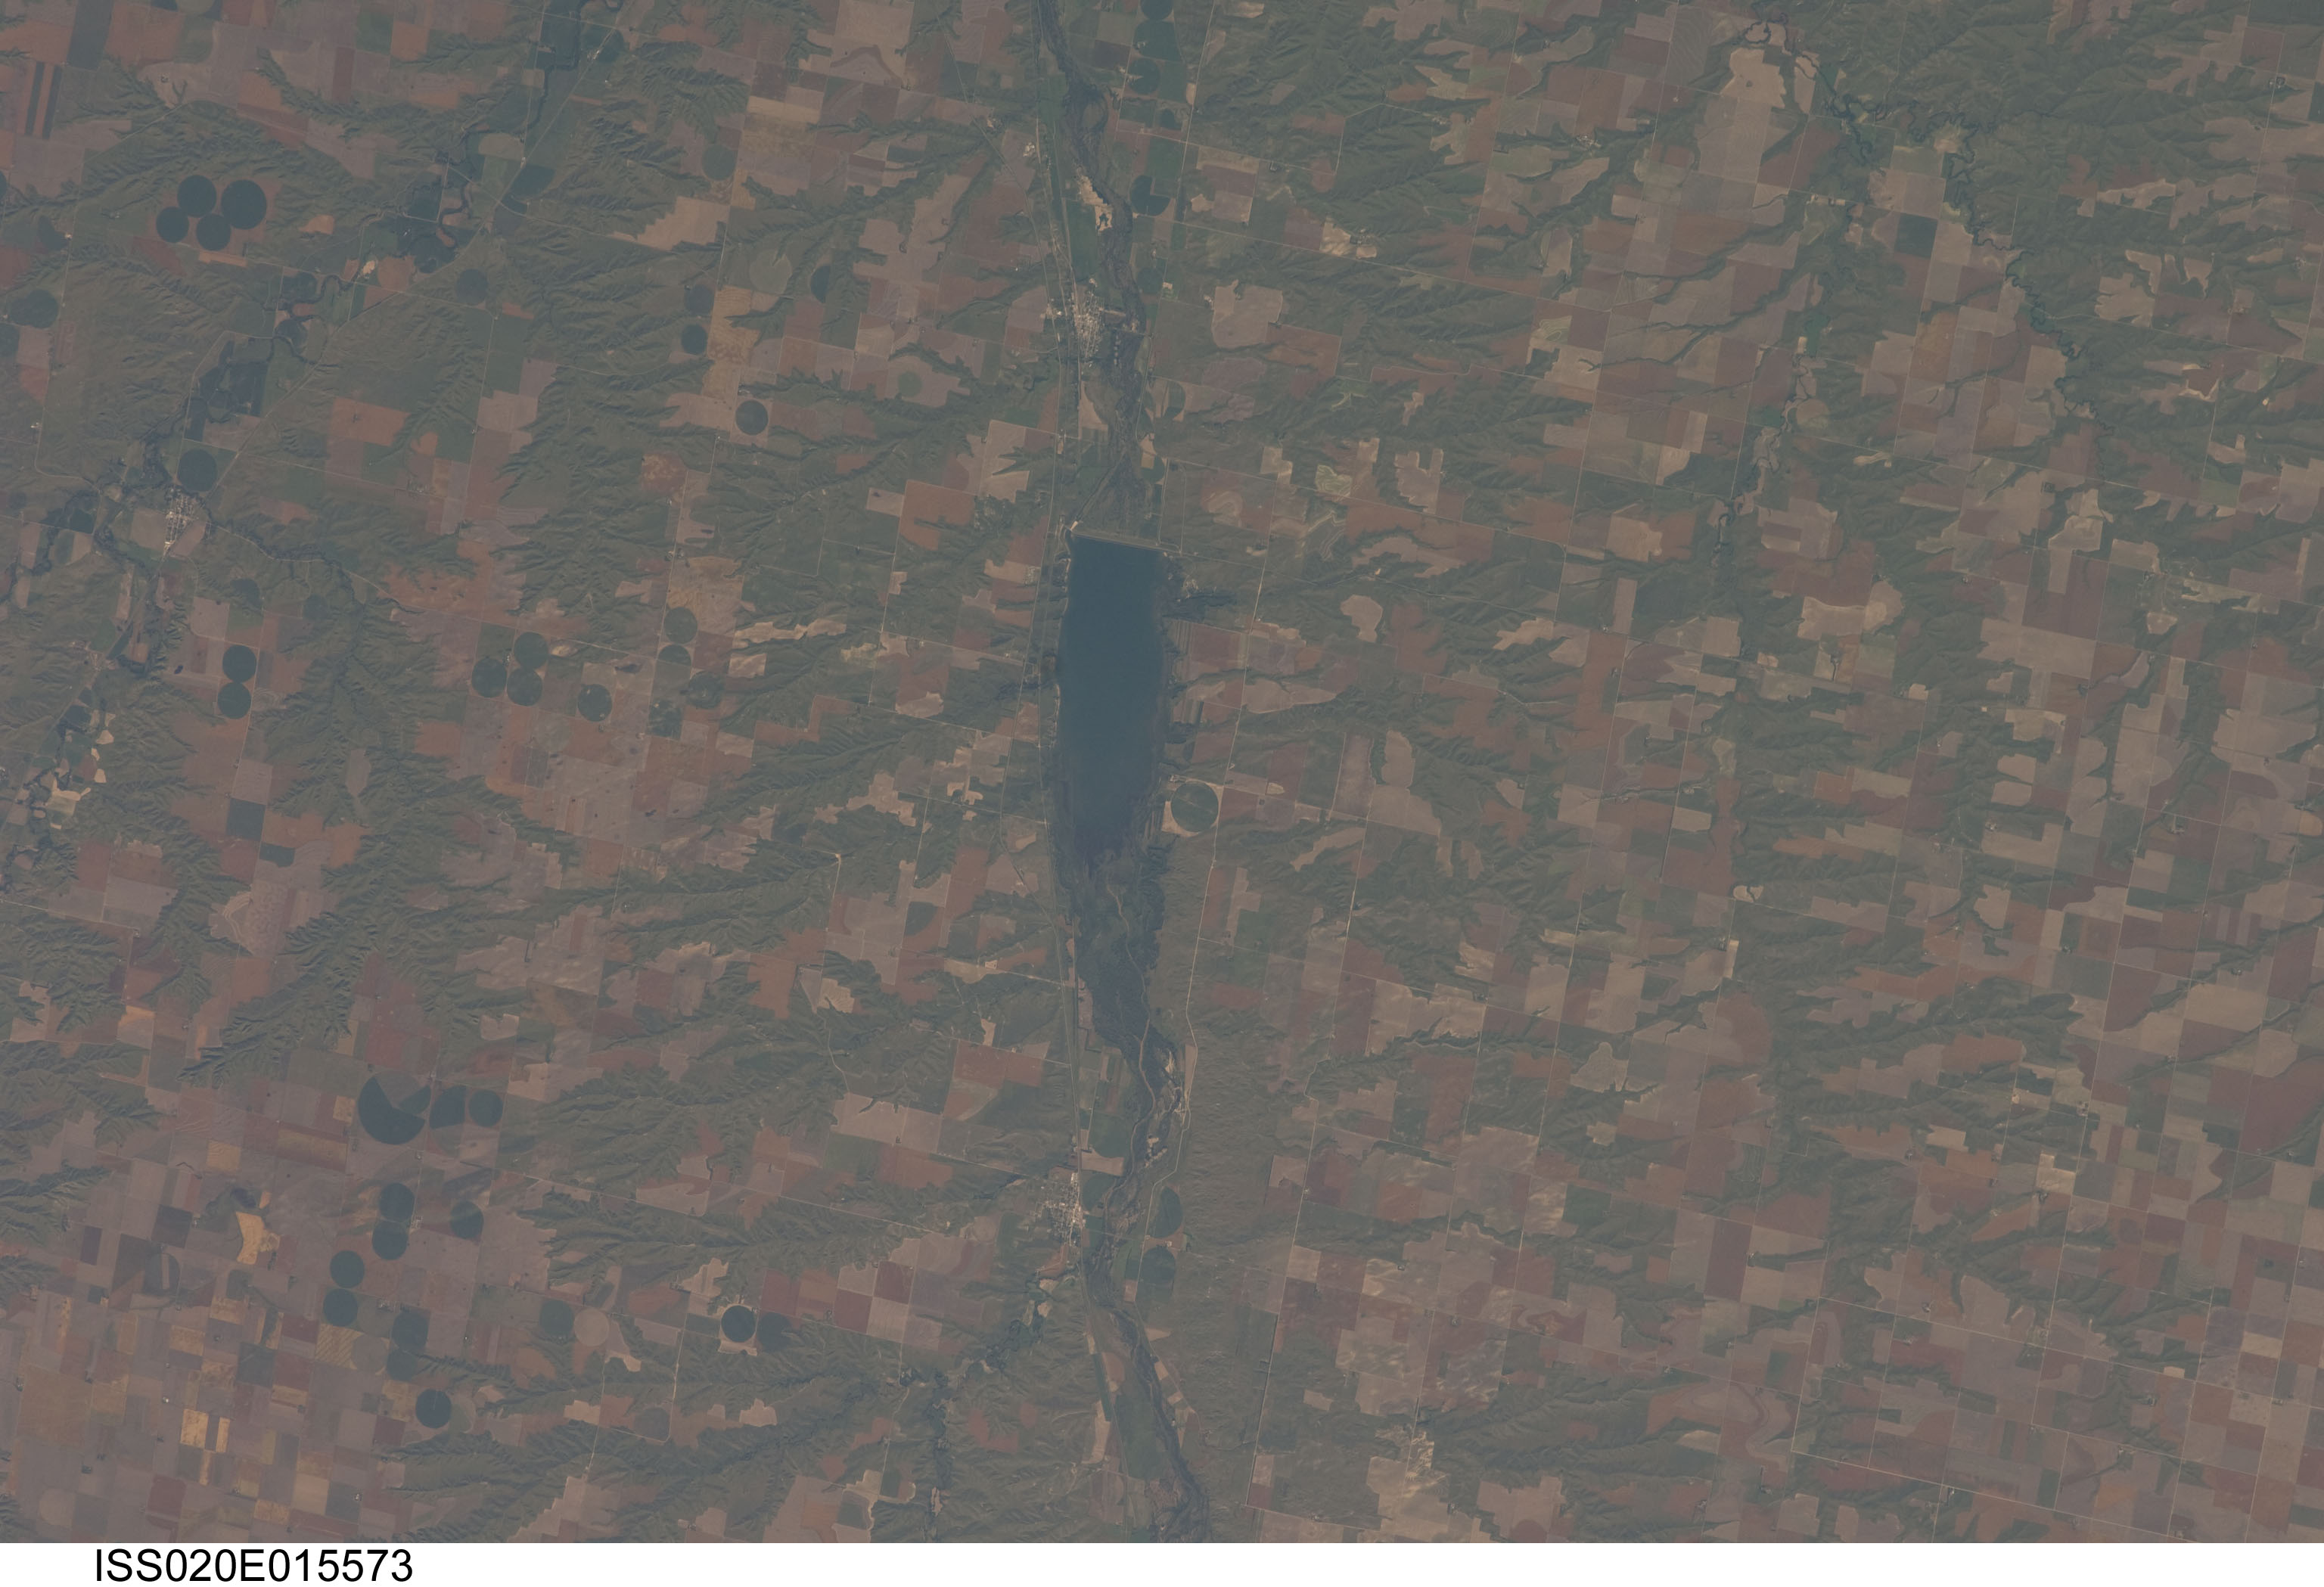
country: USA-NEBRASKA
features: TRENTON NE,STRATTON NE,SWANSON LAKE,BAKERS ACRES AIRPORT (5NE6),TRENTON MUNICIPAL AIRPORT (9V2)
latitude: 40.1
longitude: -101.1
